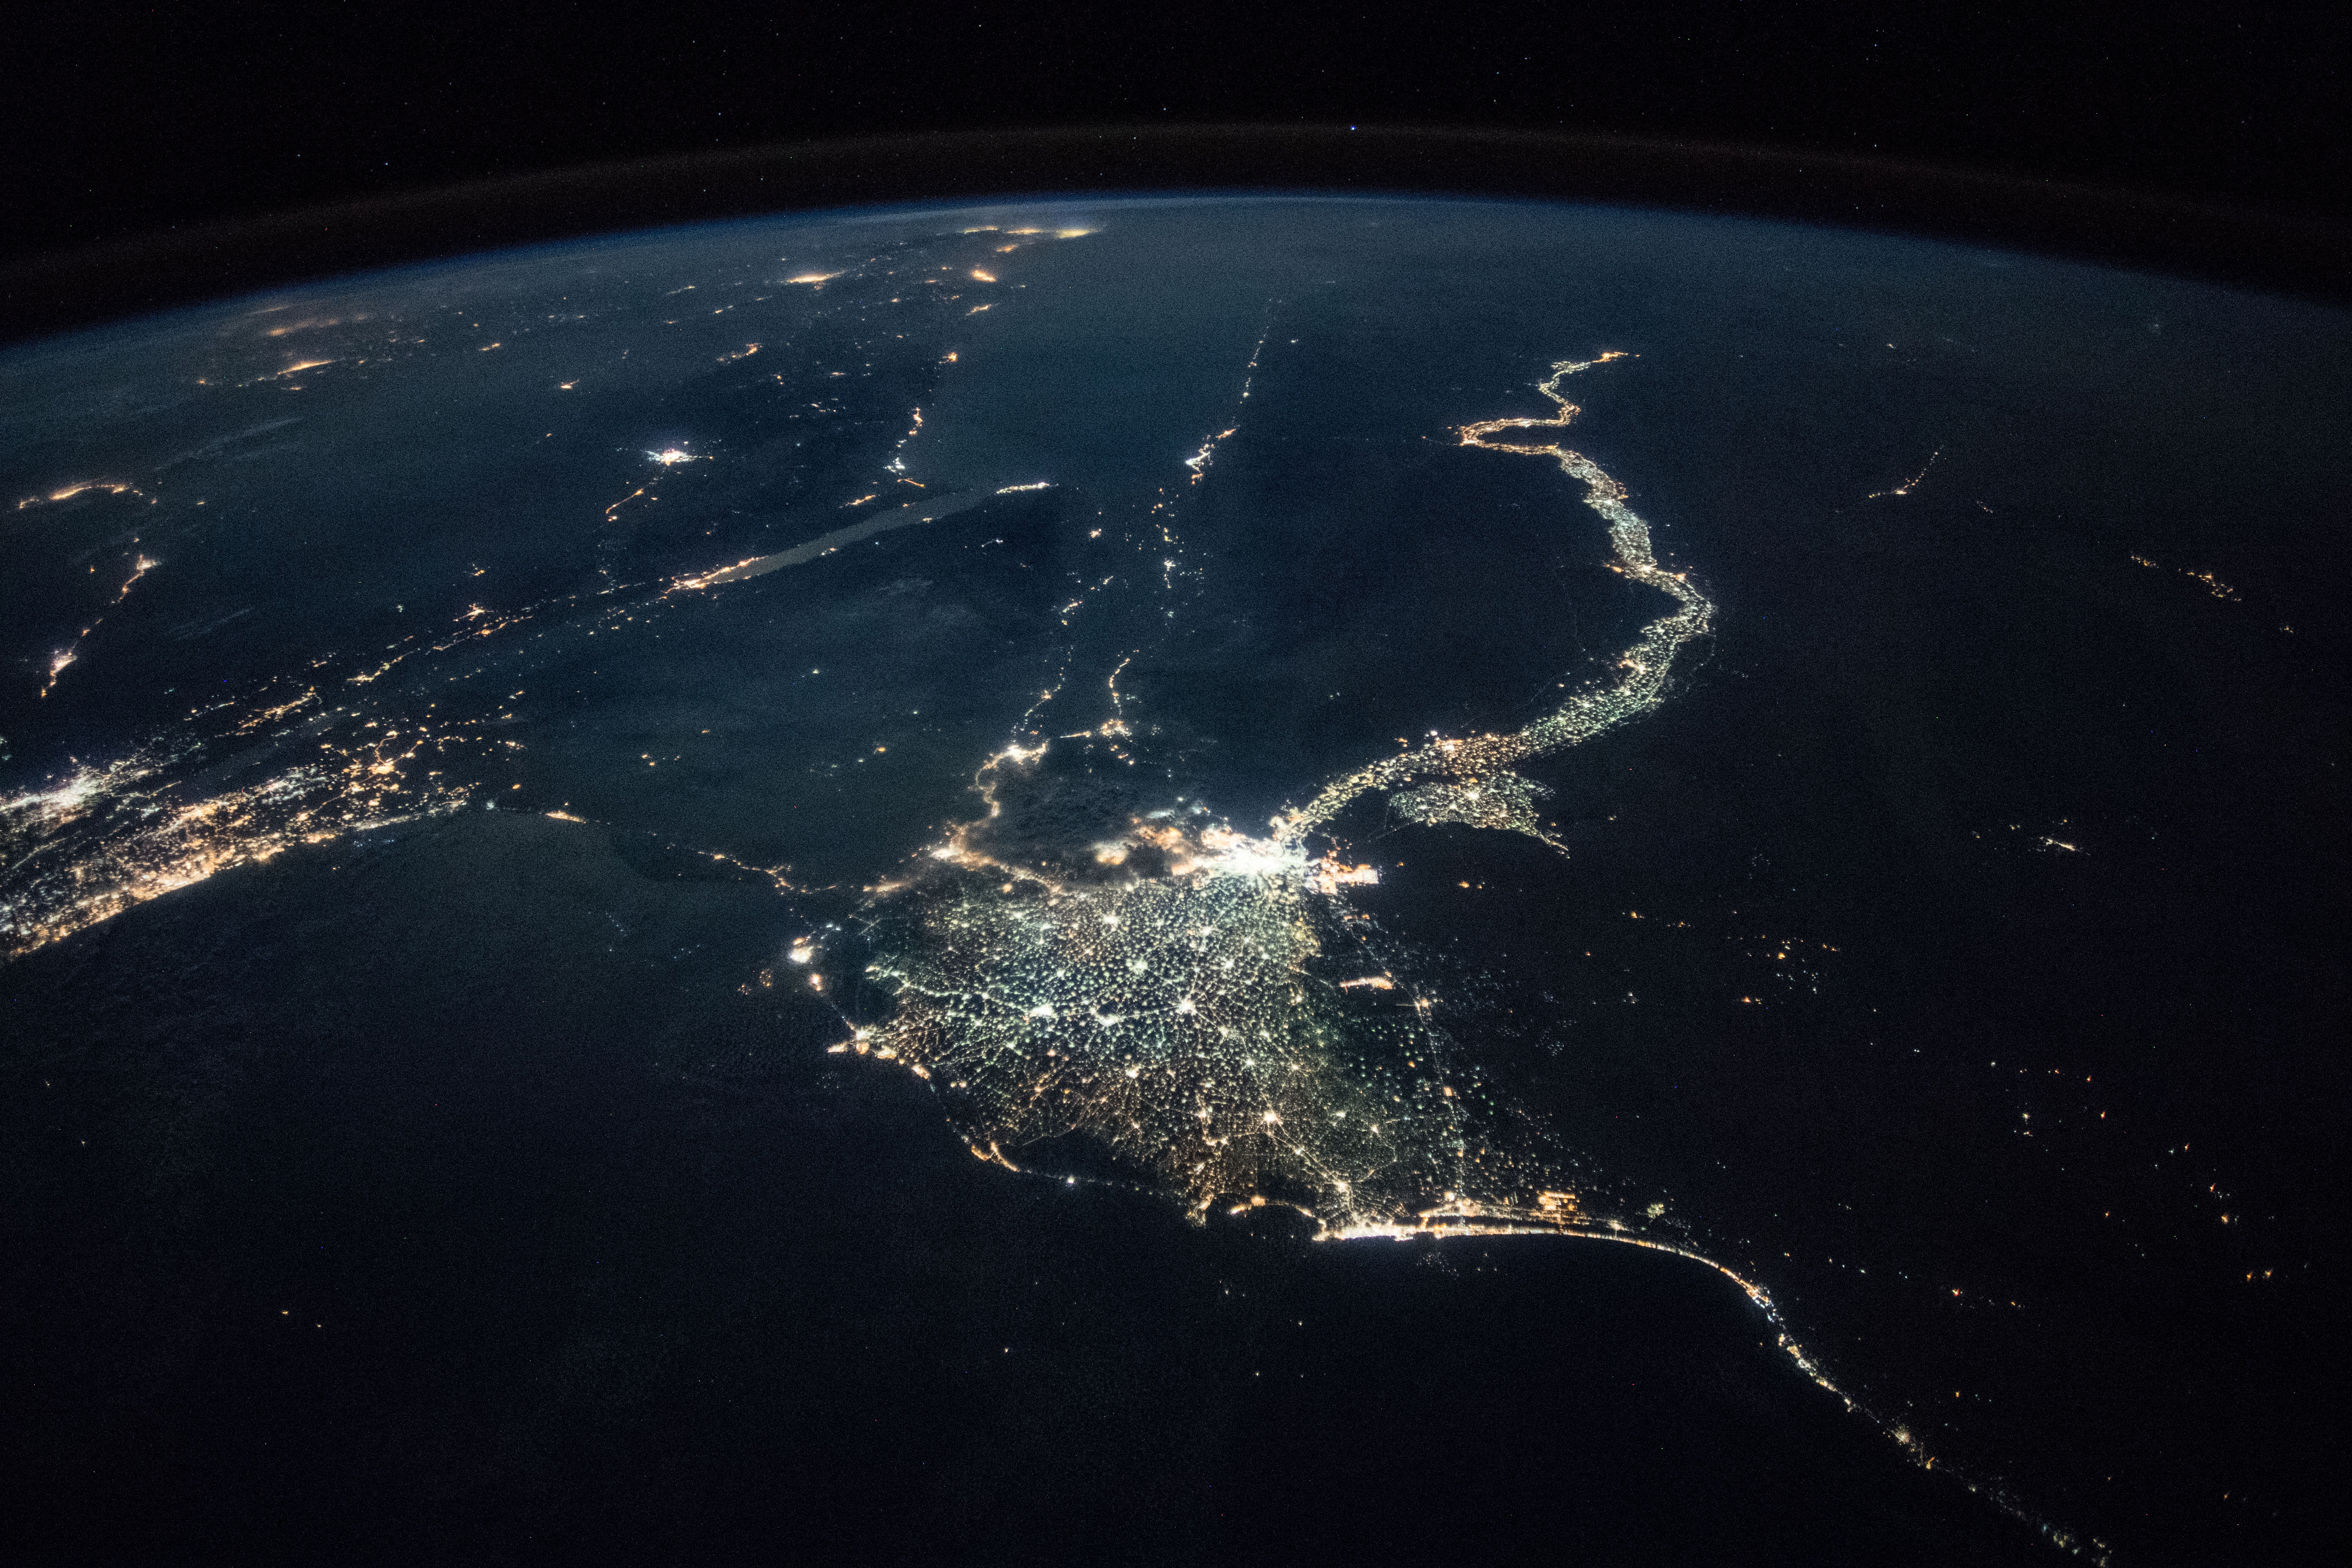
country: EGYPT
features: CAIRO CITY, GULF OF SUEZ, GULF OF AQABA, NEGEV DESERT, SUEZ CITY, ISMAILIA CITY, PORT SAID CITY, NILE DELTA, FAIYUM CITY, WESTERN DESERT, NIGHT, EARTH LIMB
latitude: 29.9
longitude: 31.7
